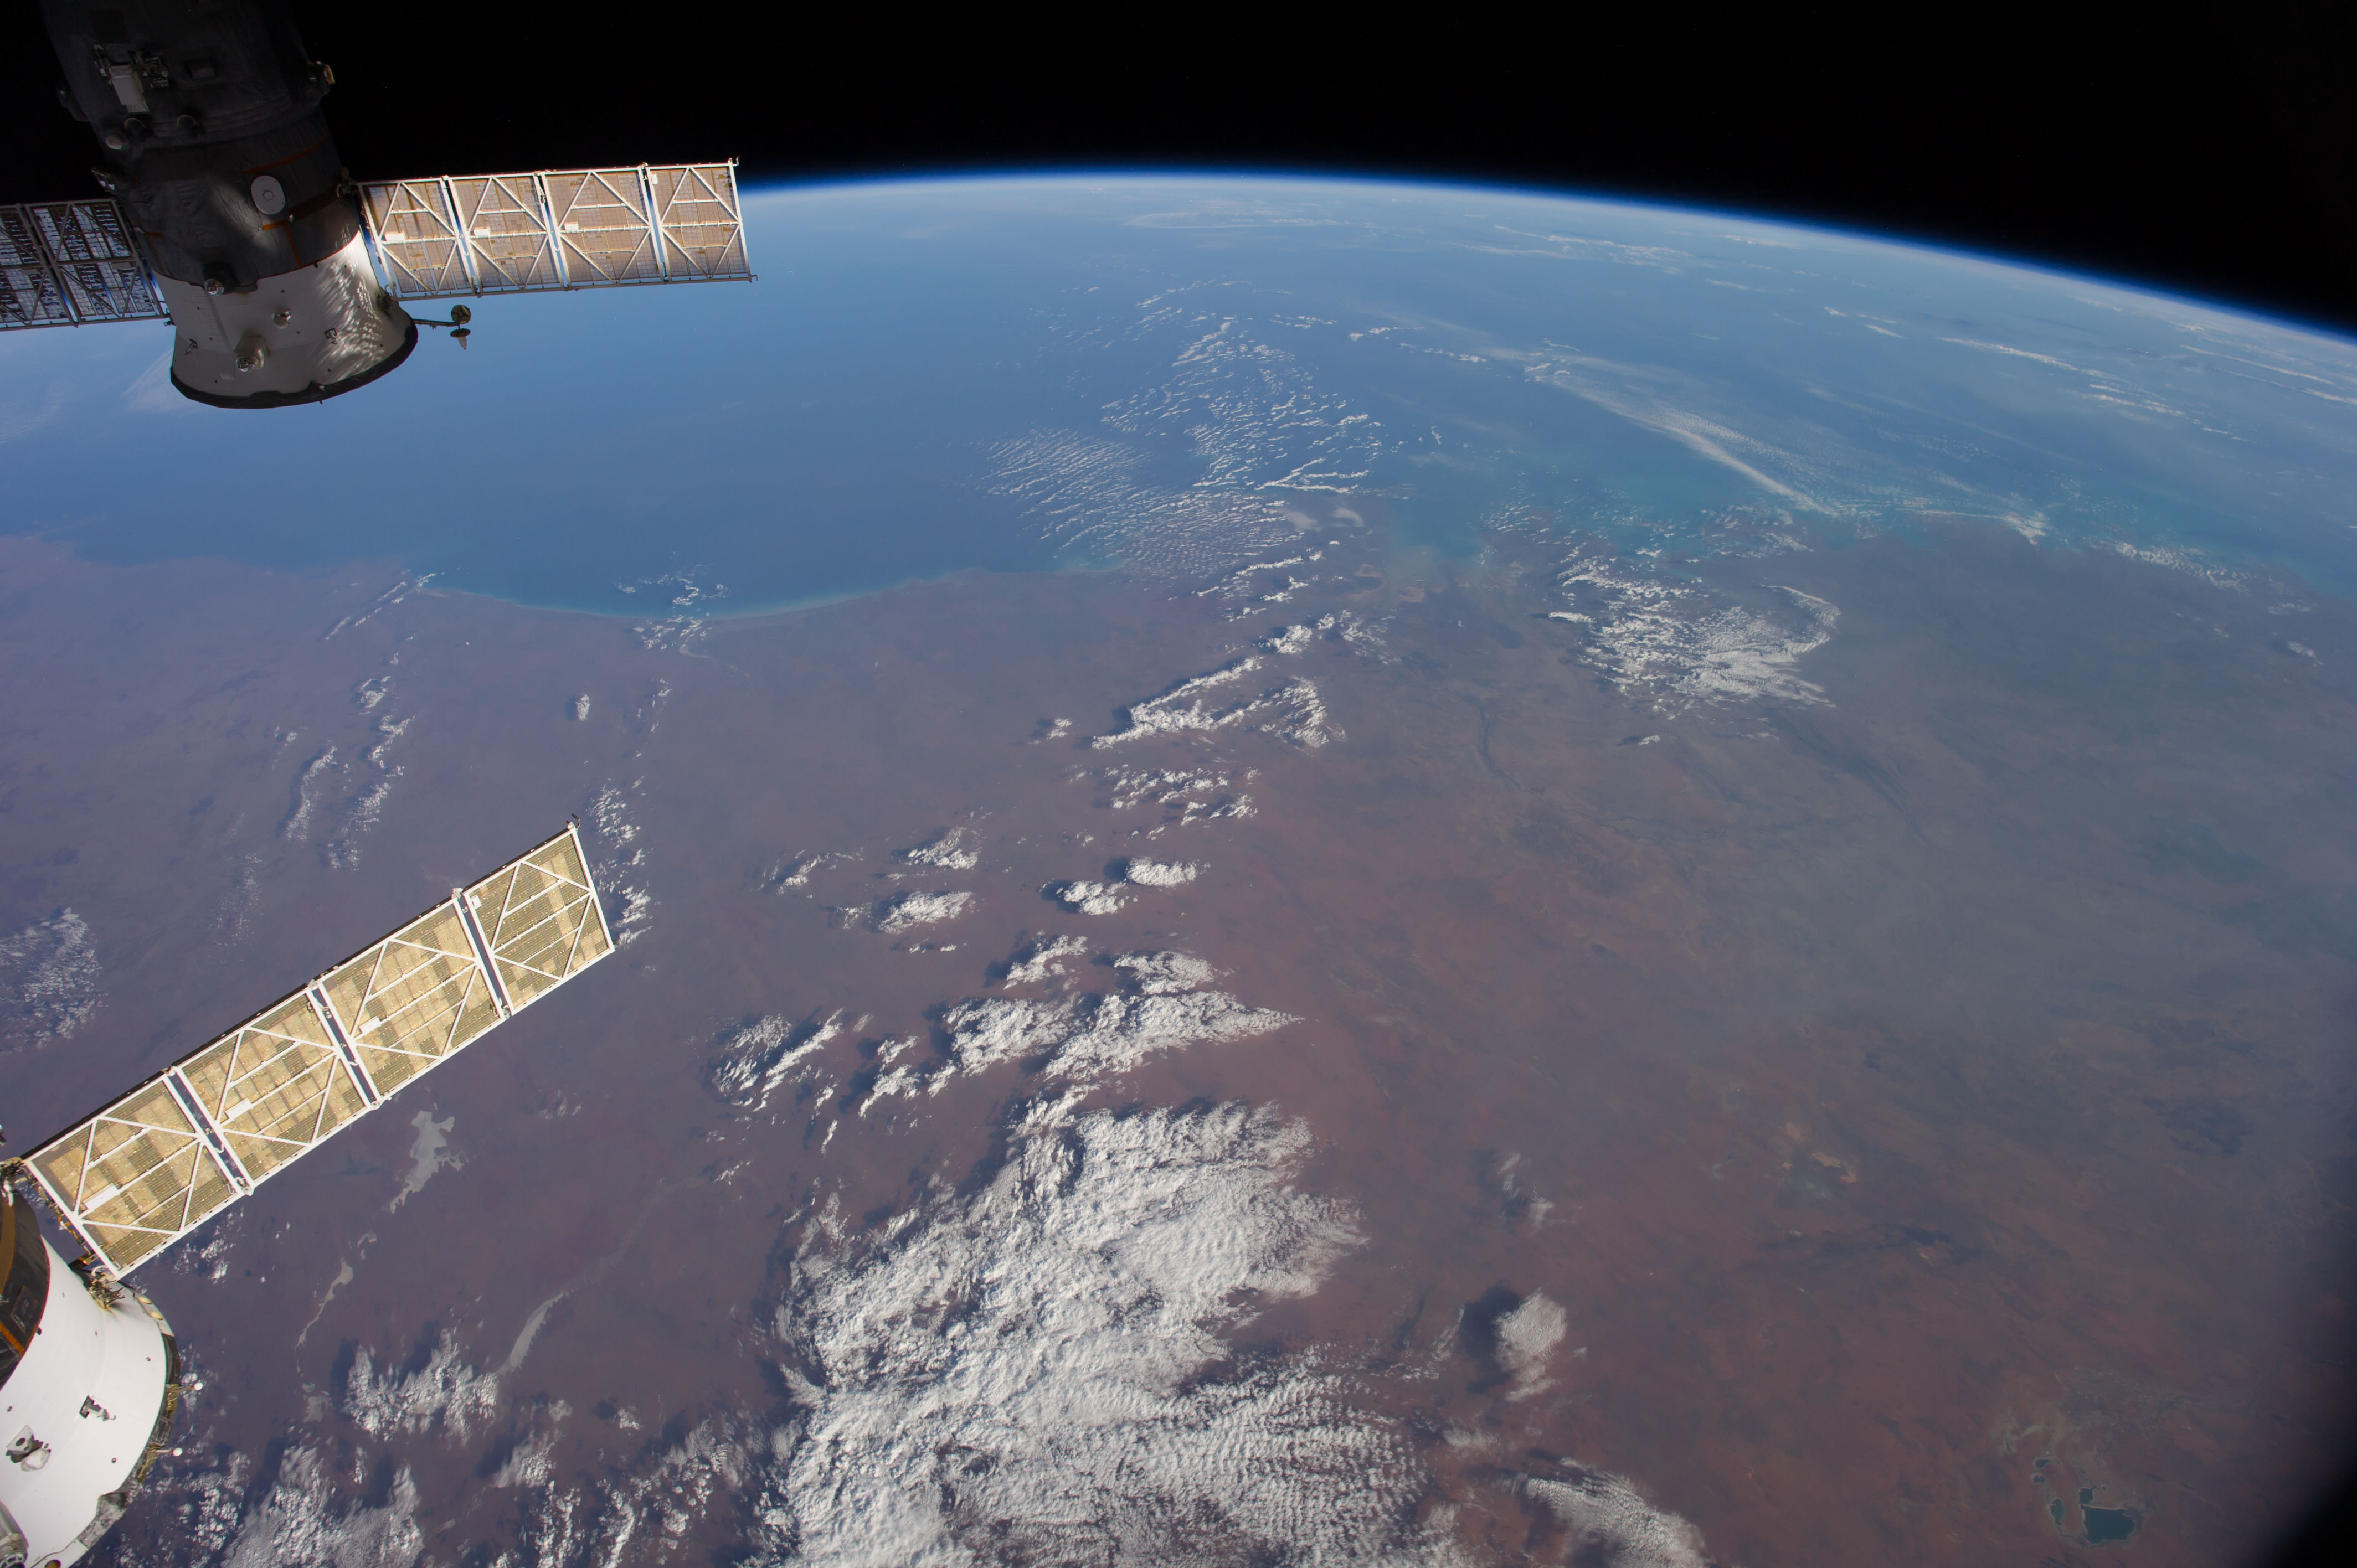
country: AUSTRALIA-WA
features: INDIAN O., KING SOUND, FITZROY R., GASCOYNE R., ATMOSPHERIC LIMB
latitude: -19.5
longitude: 123.5
